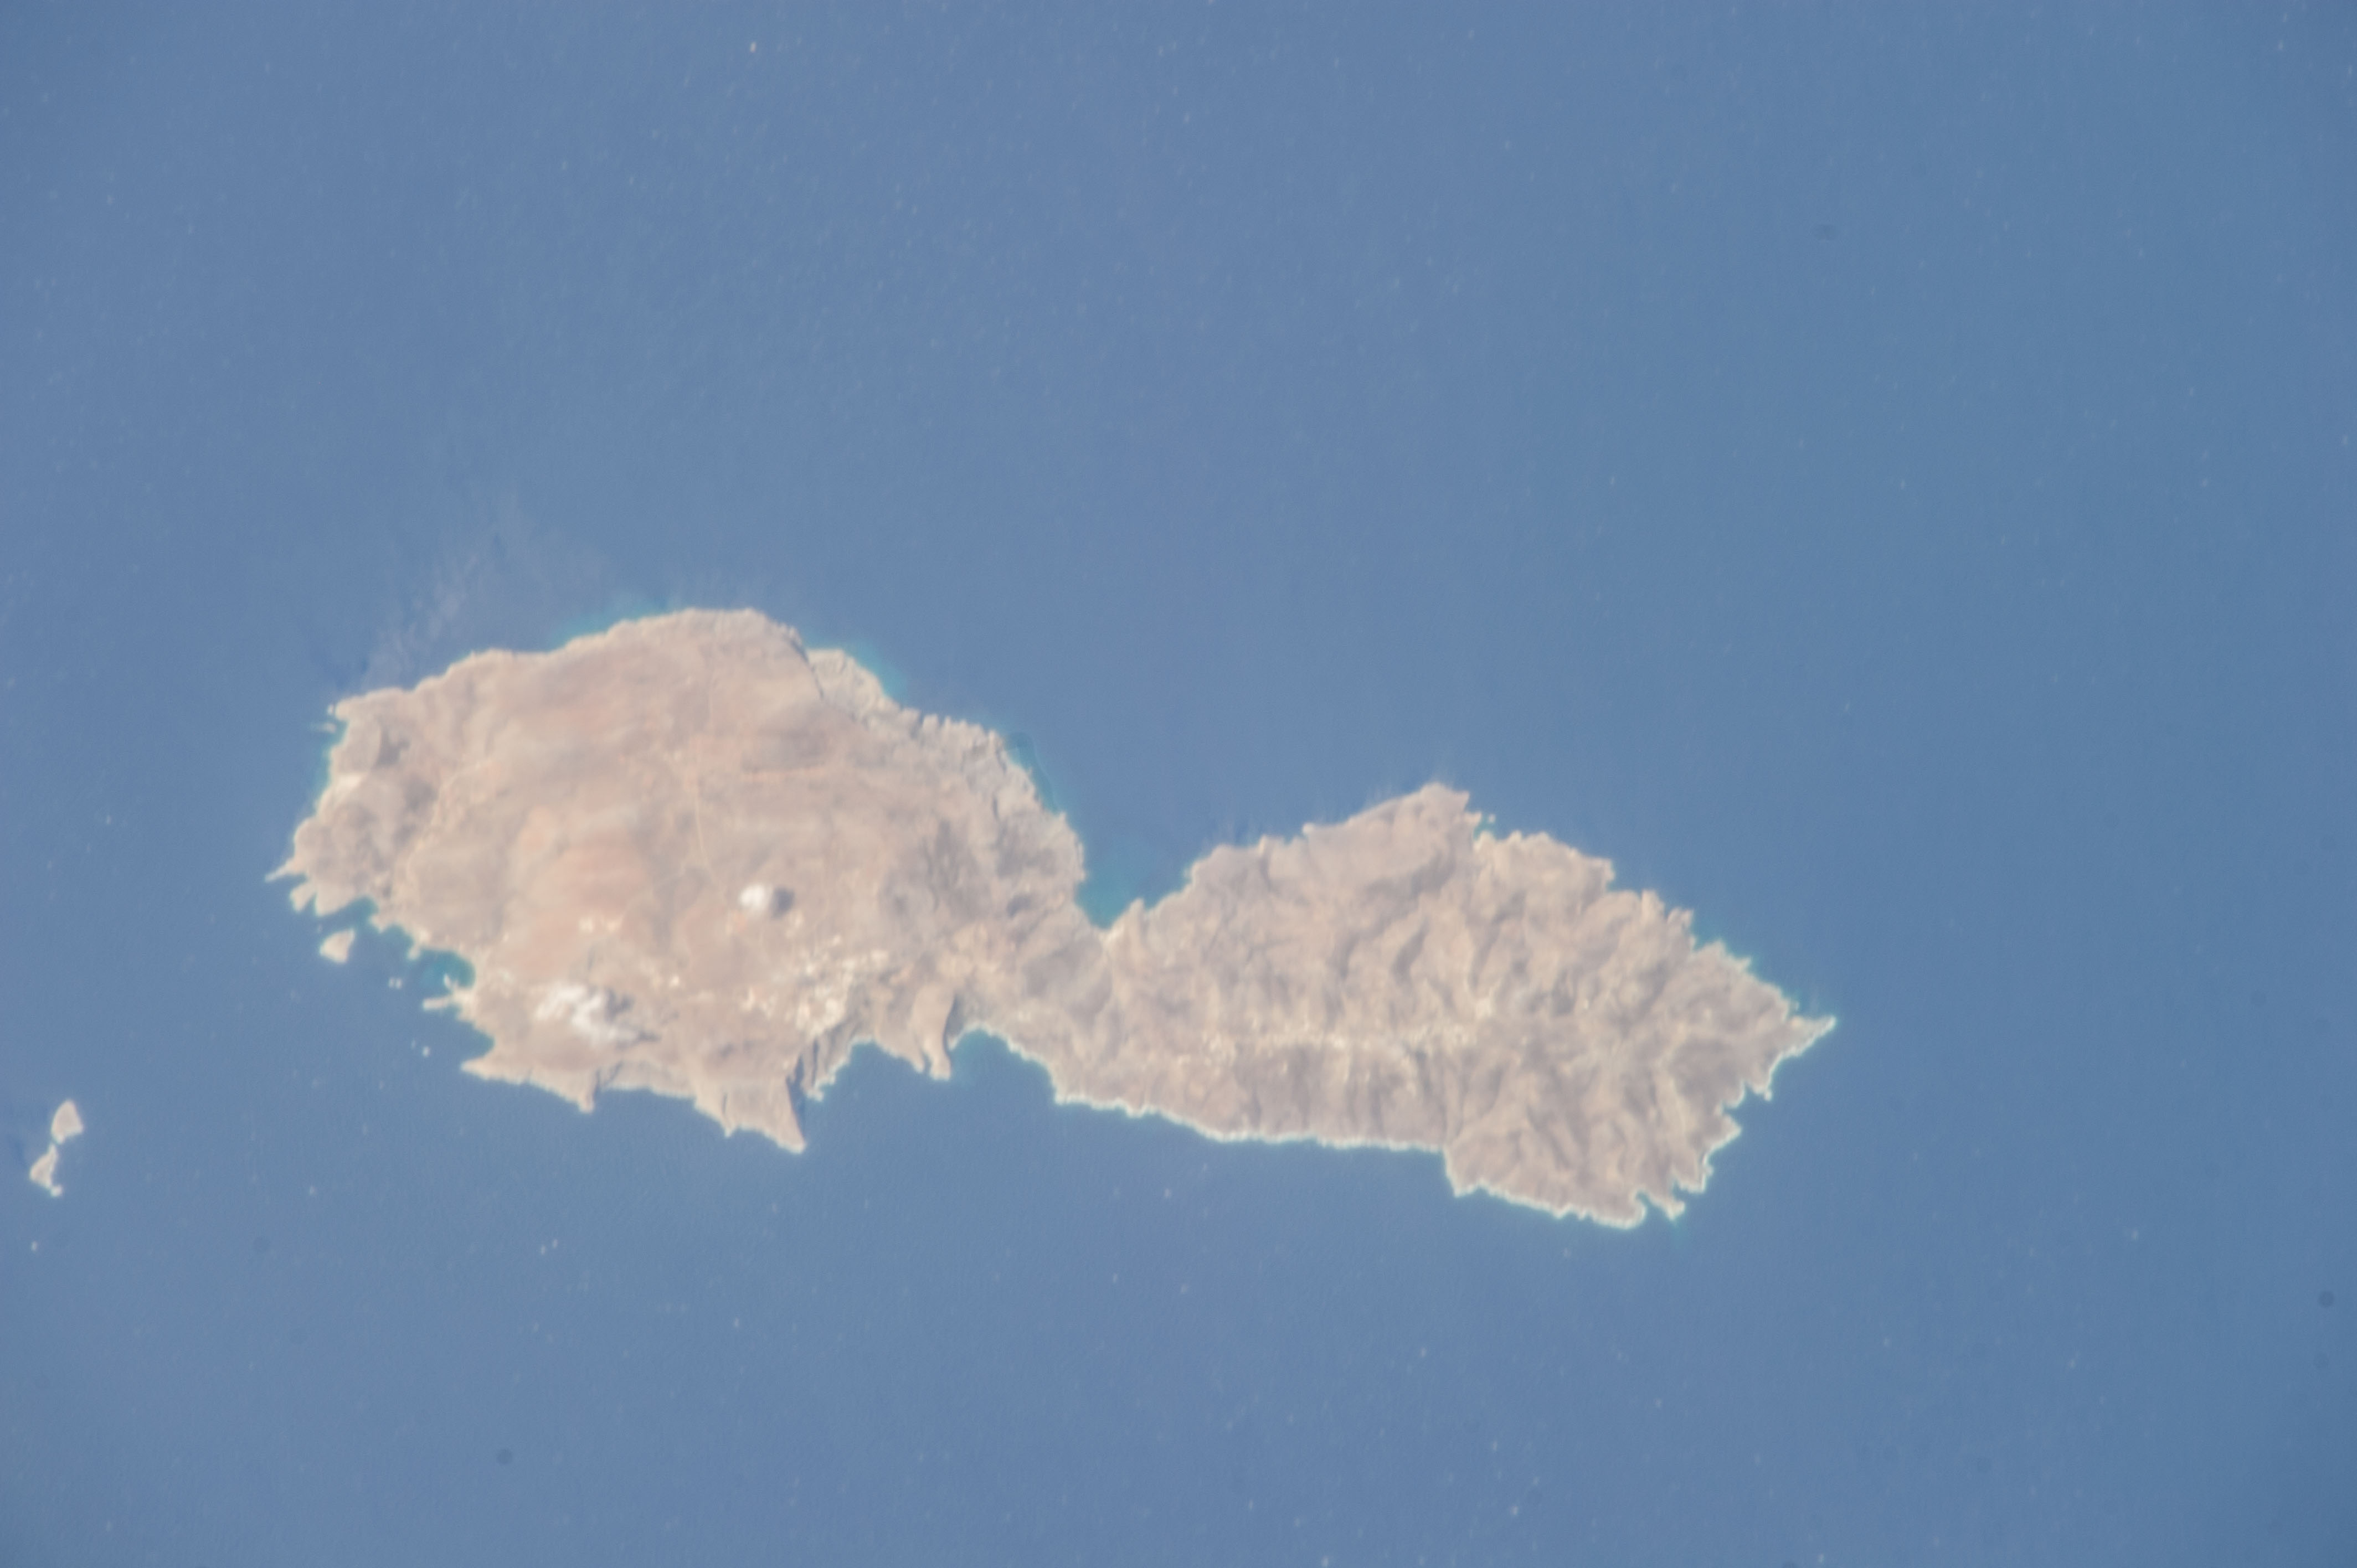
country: GREECE
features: FOLEGANDROS ISLAND, KARAVOSTASIS, AGKALI ANO MERIA, FOLOGANDROS, MEDITERRANEAN SEA
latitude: 36.6
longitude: 24.9
